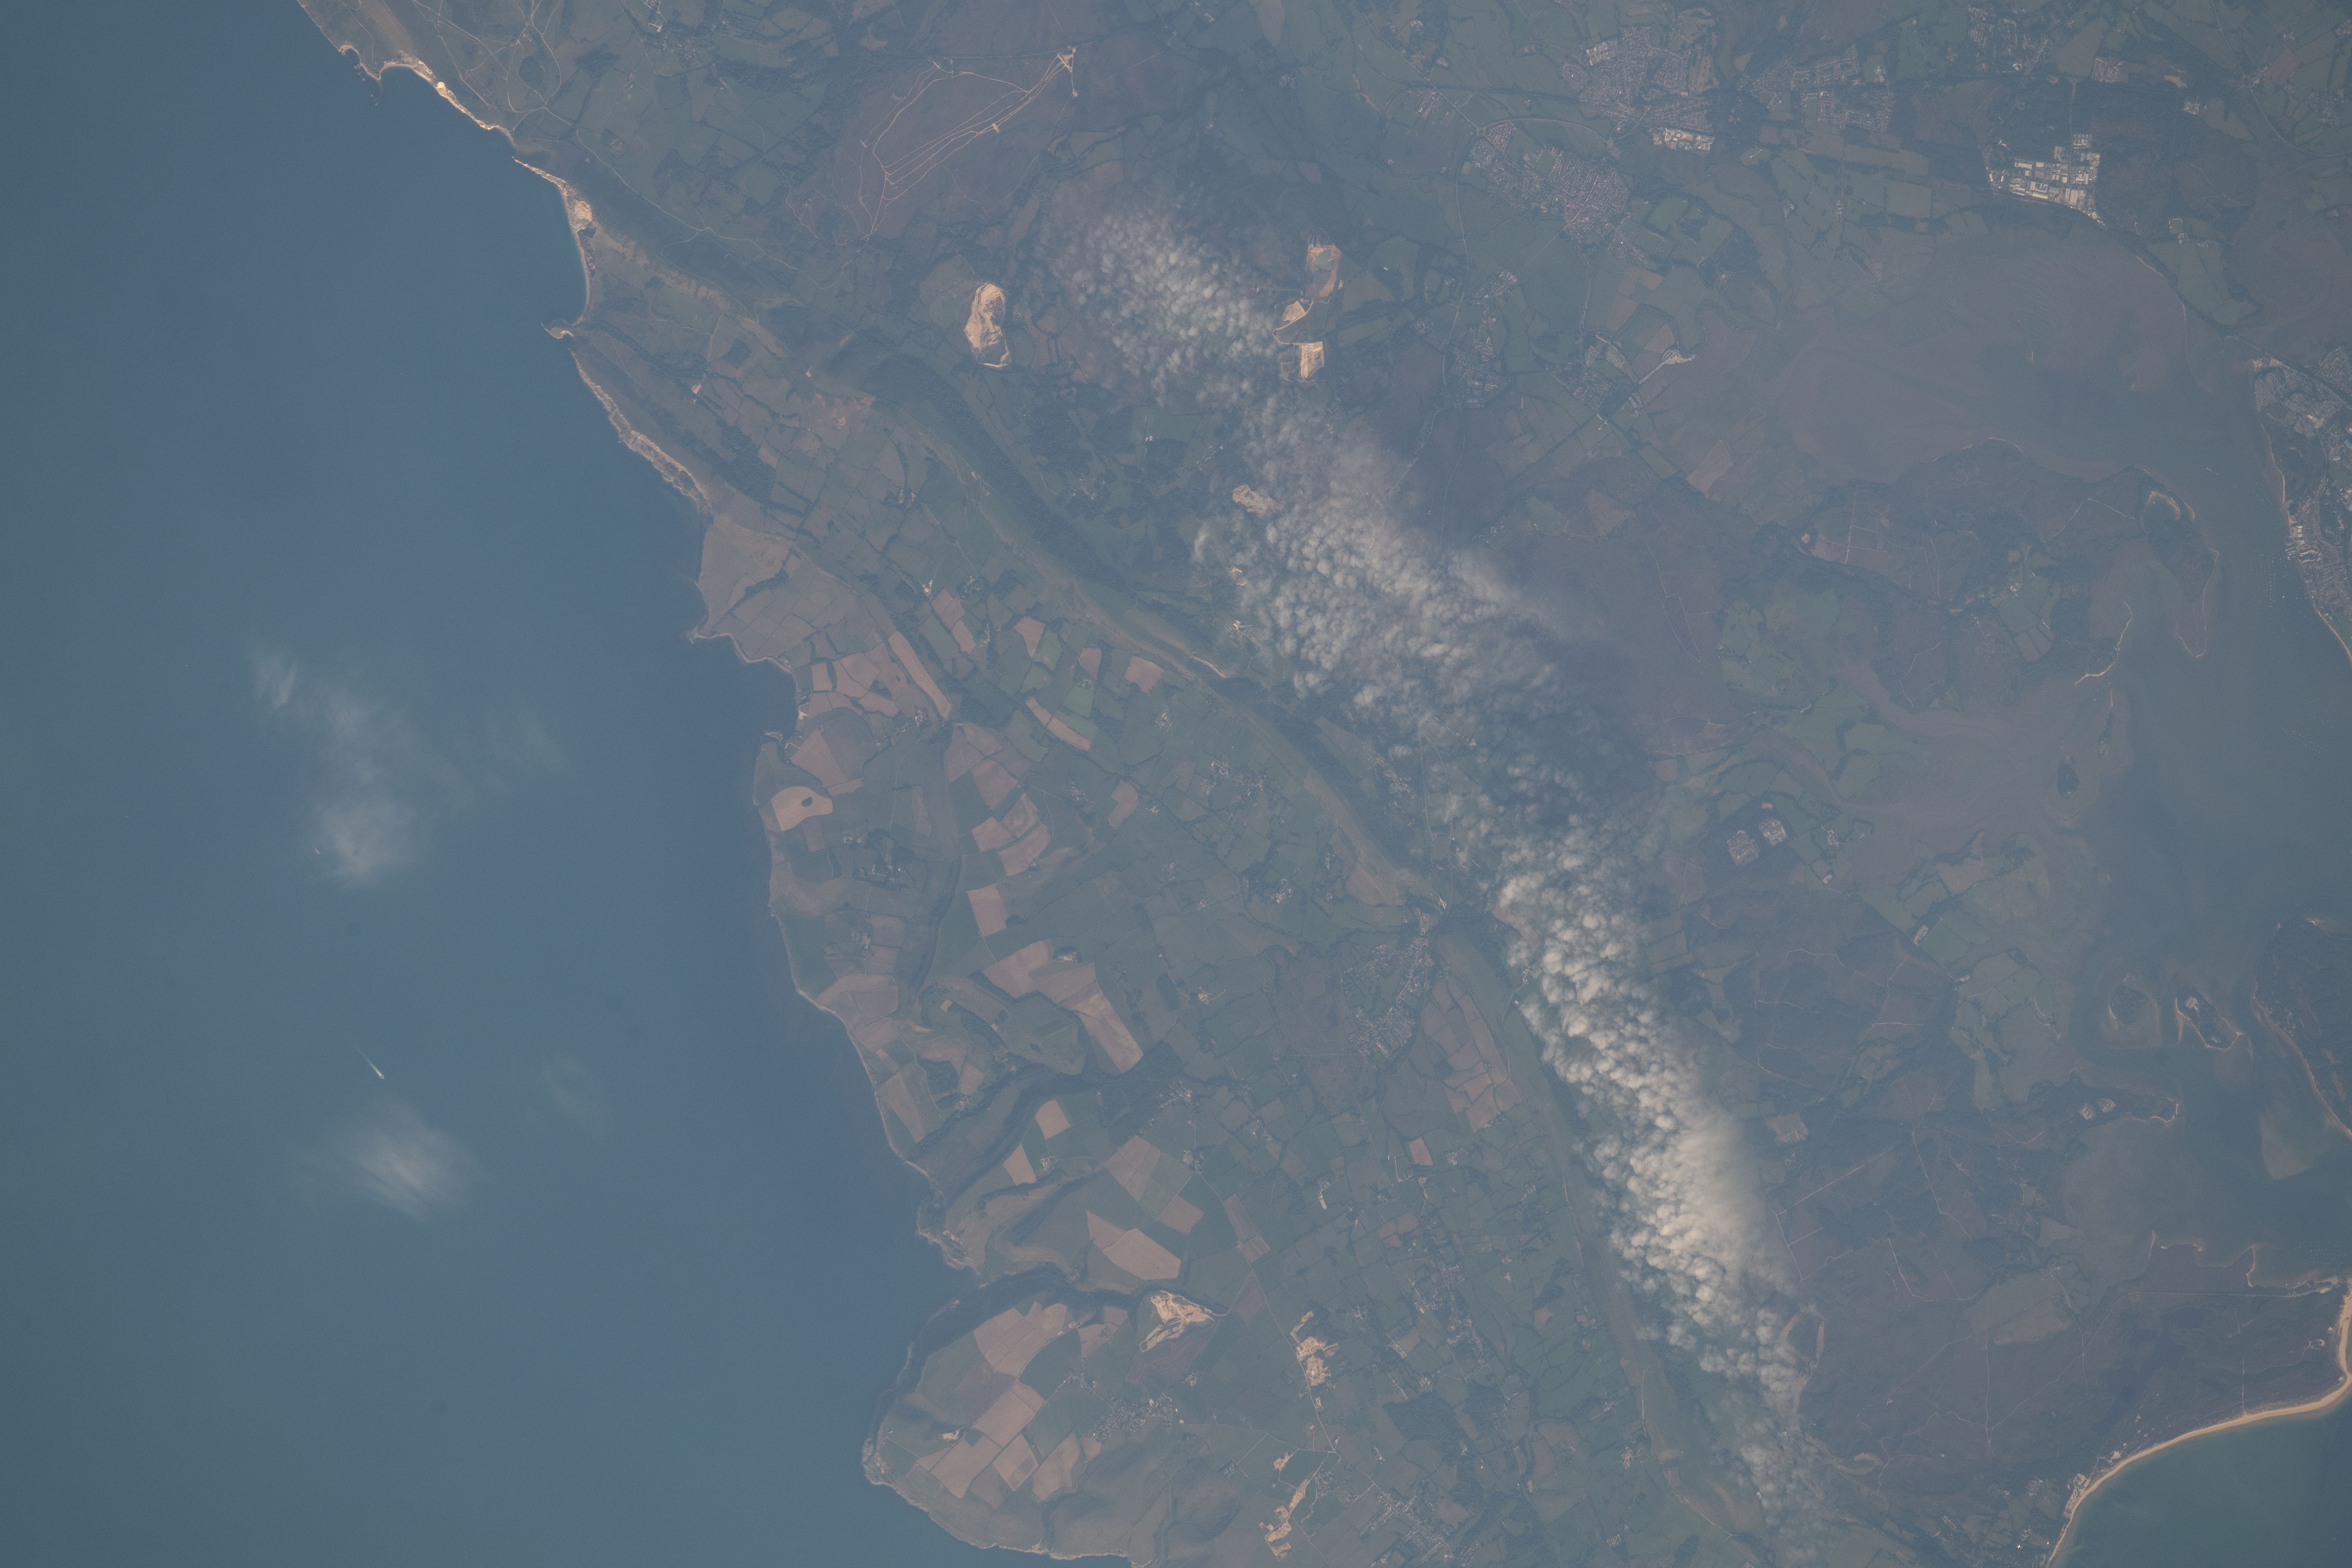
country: UK-ENGLAND
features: ENGLISH CHANNEL, WEYMOUTH BAY, ISLE OF PORTLAND
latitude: 50.6
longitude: -2.1
